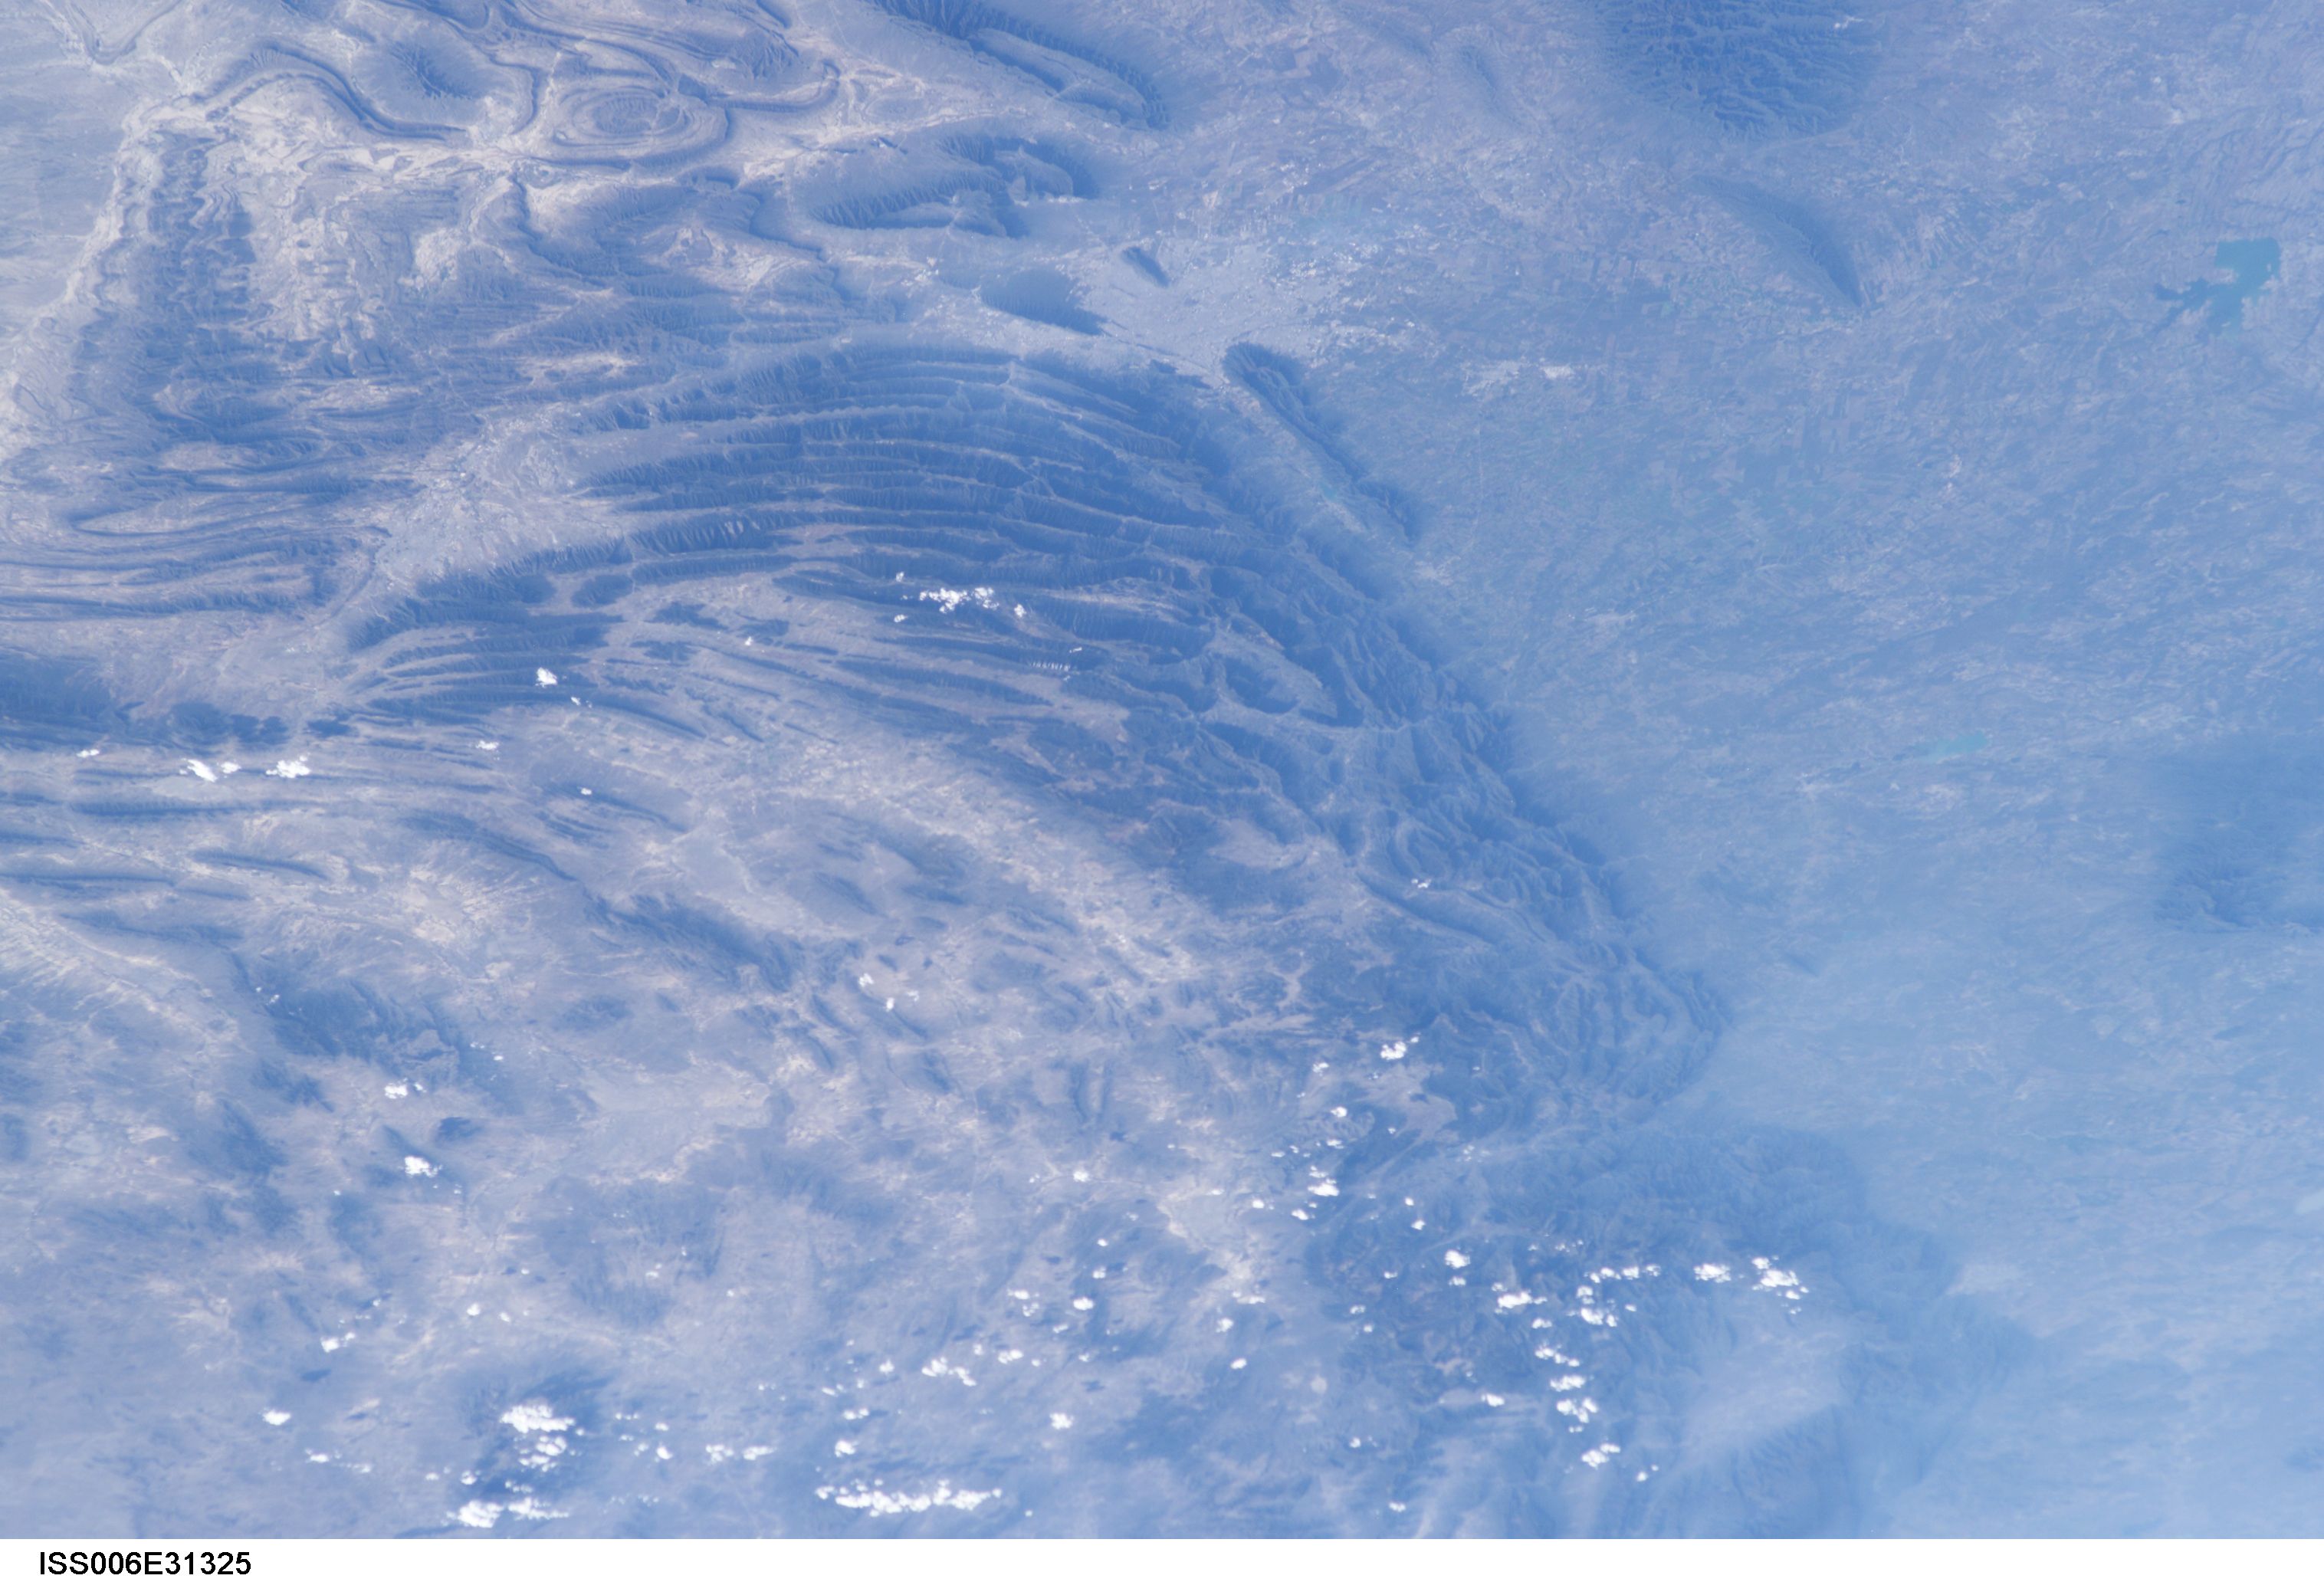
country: MEXICO
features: MONTERREY, LA CIRUELA
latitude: 25.0
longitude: -100.5
